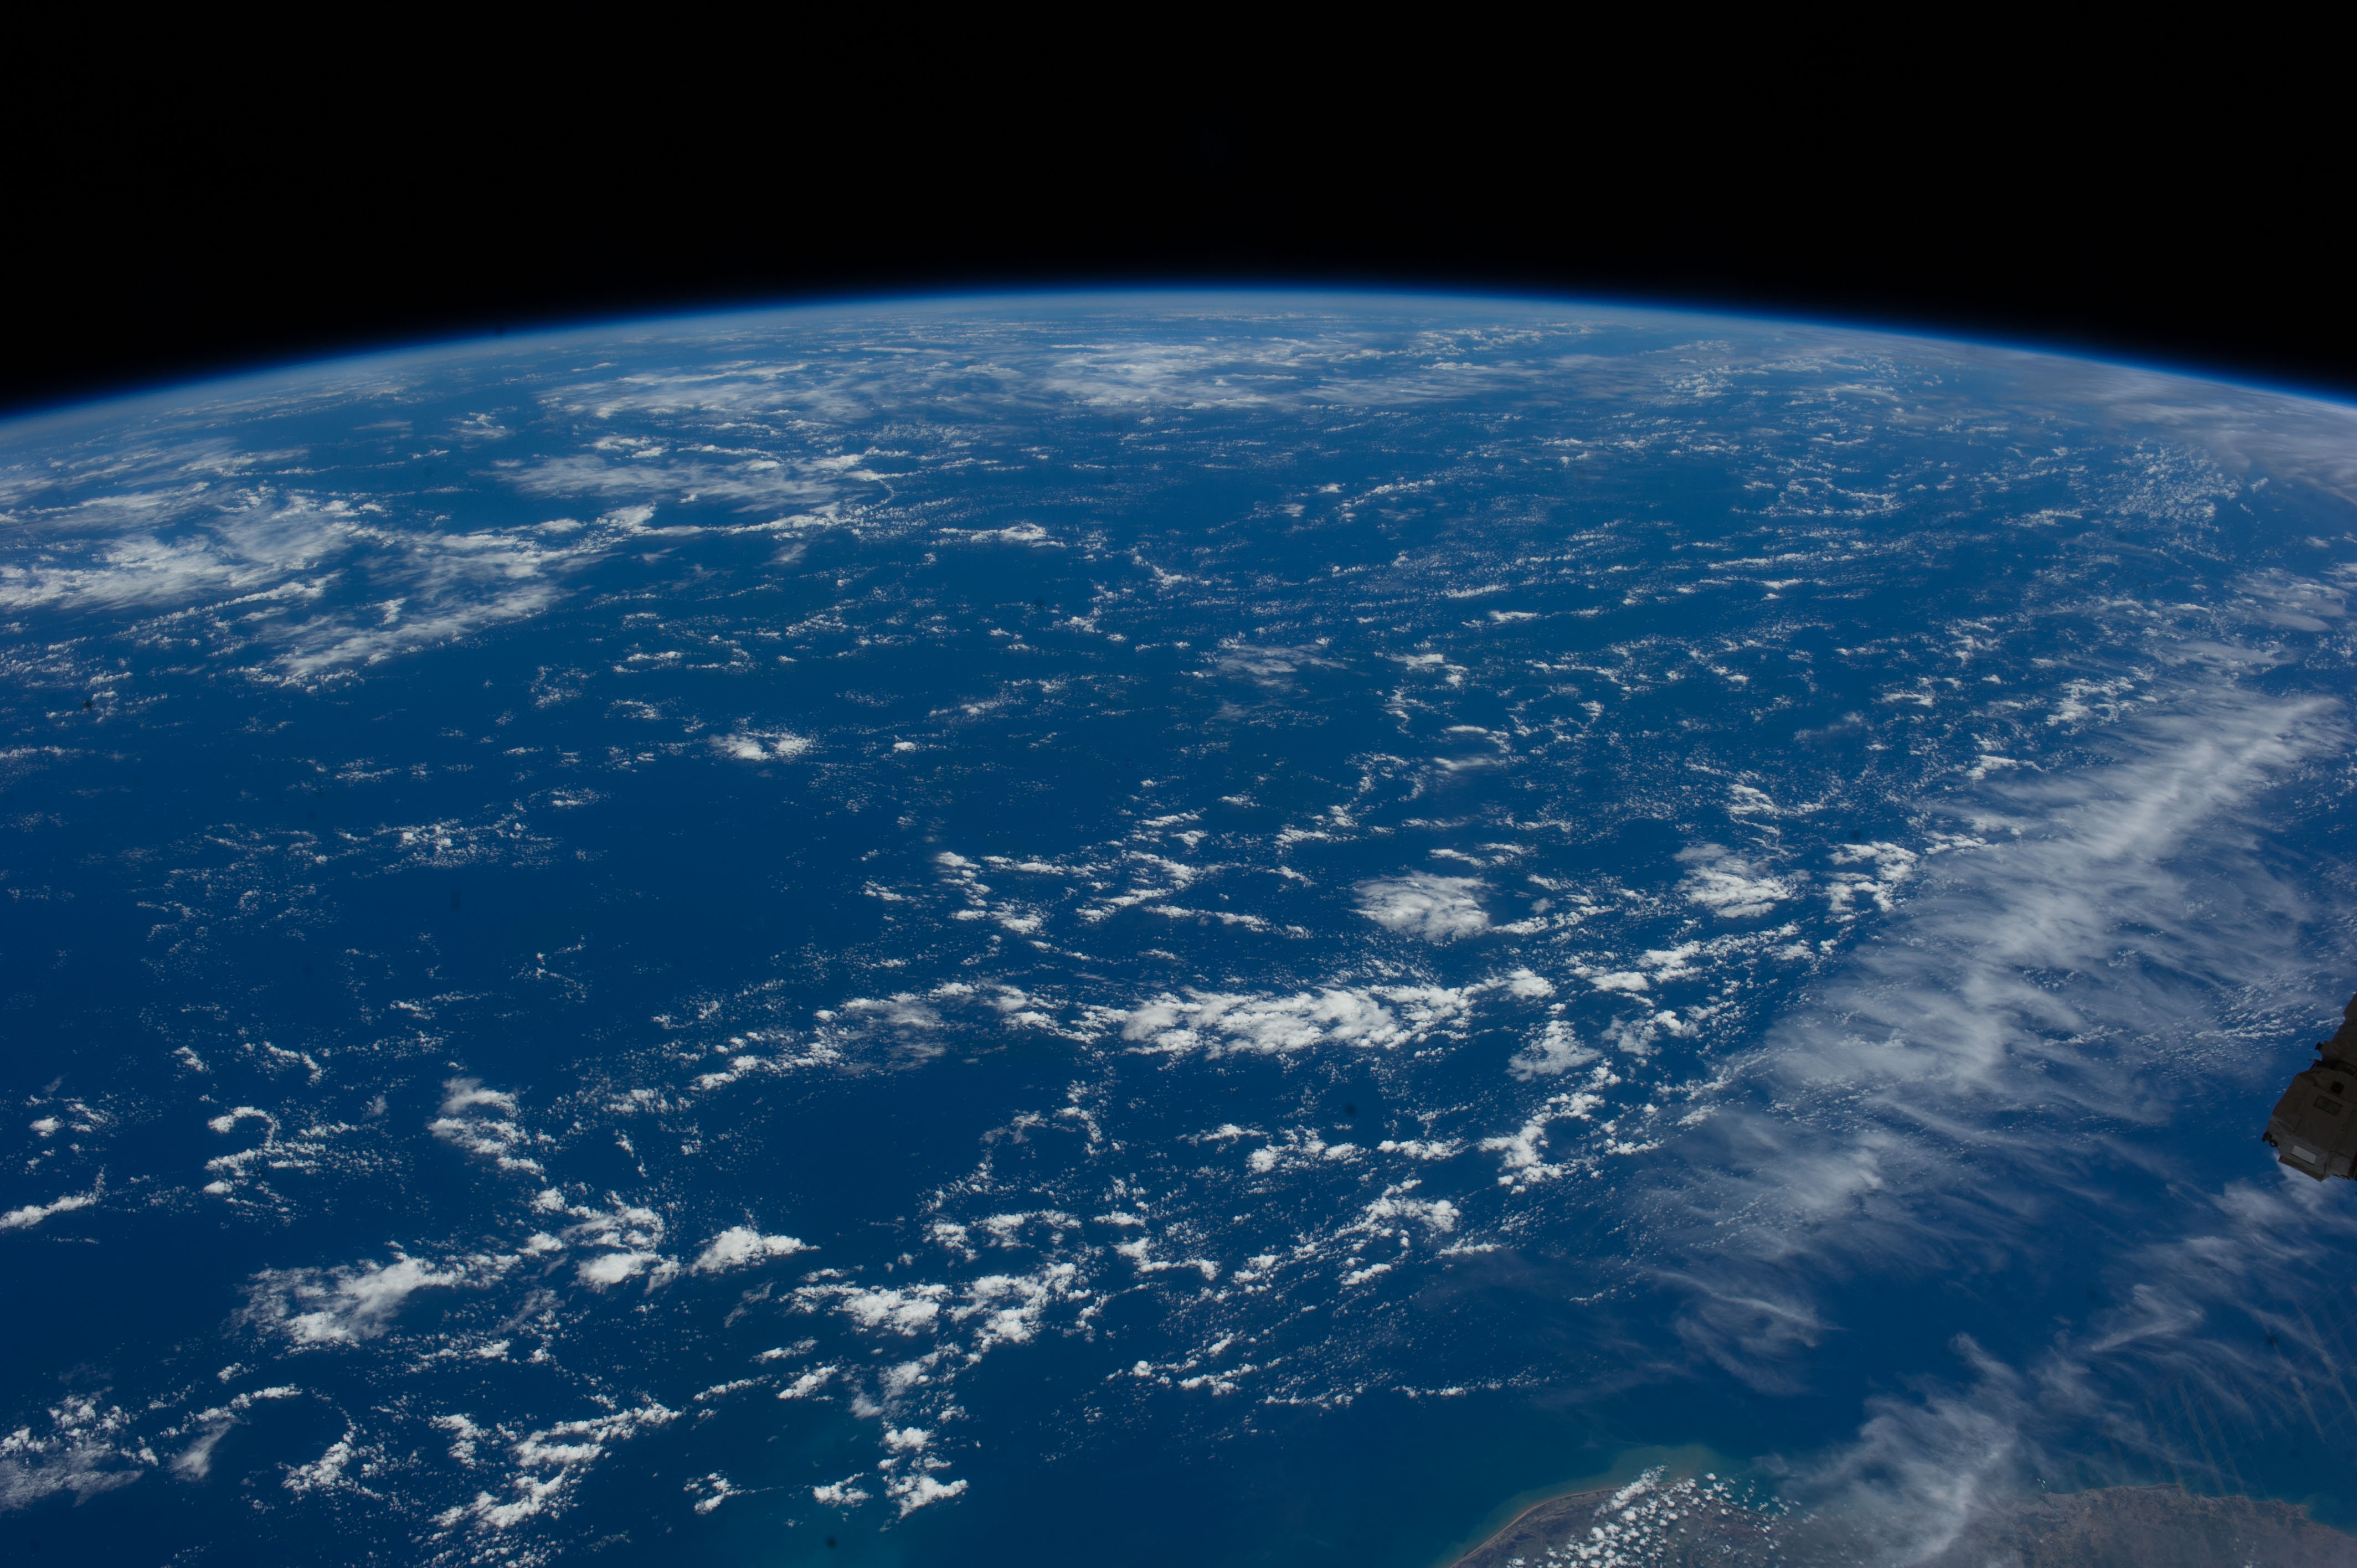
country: BRAZIL
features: ABROLHOS BANK, BRAZIL, ST MATEUS CITY, ATLANTIC OCEAN, COASTLINE
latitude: -18.9
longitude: -38.7
